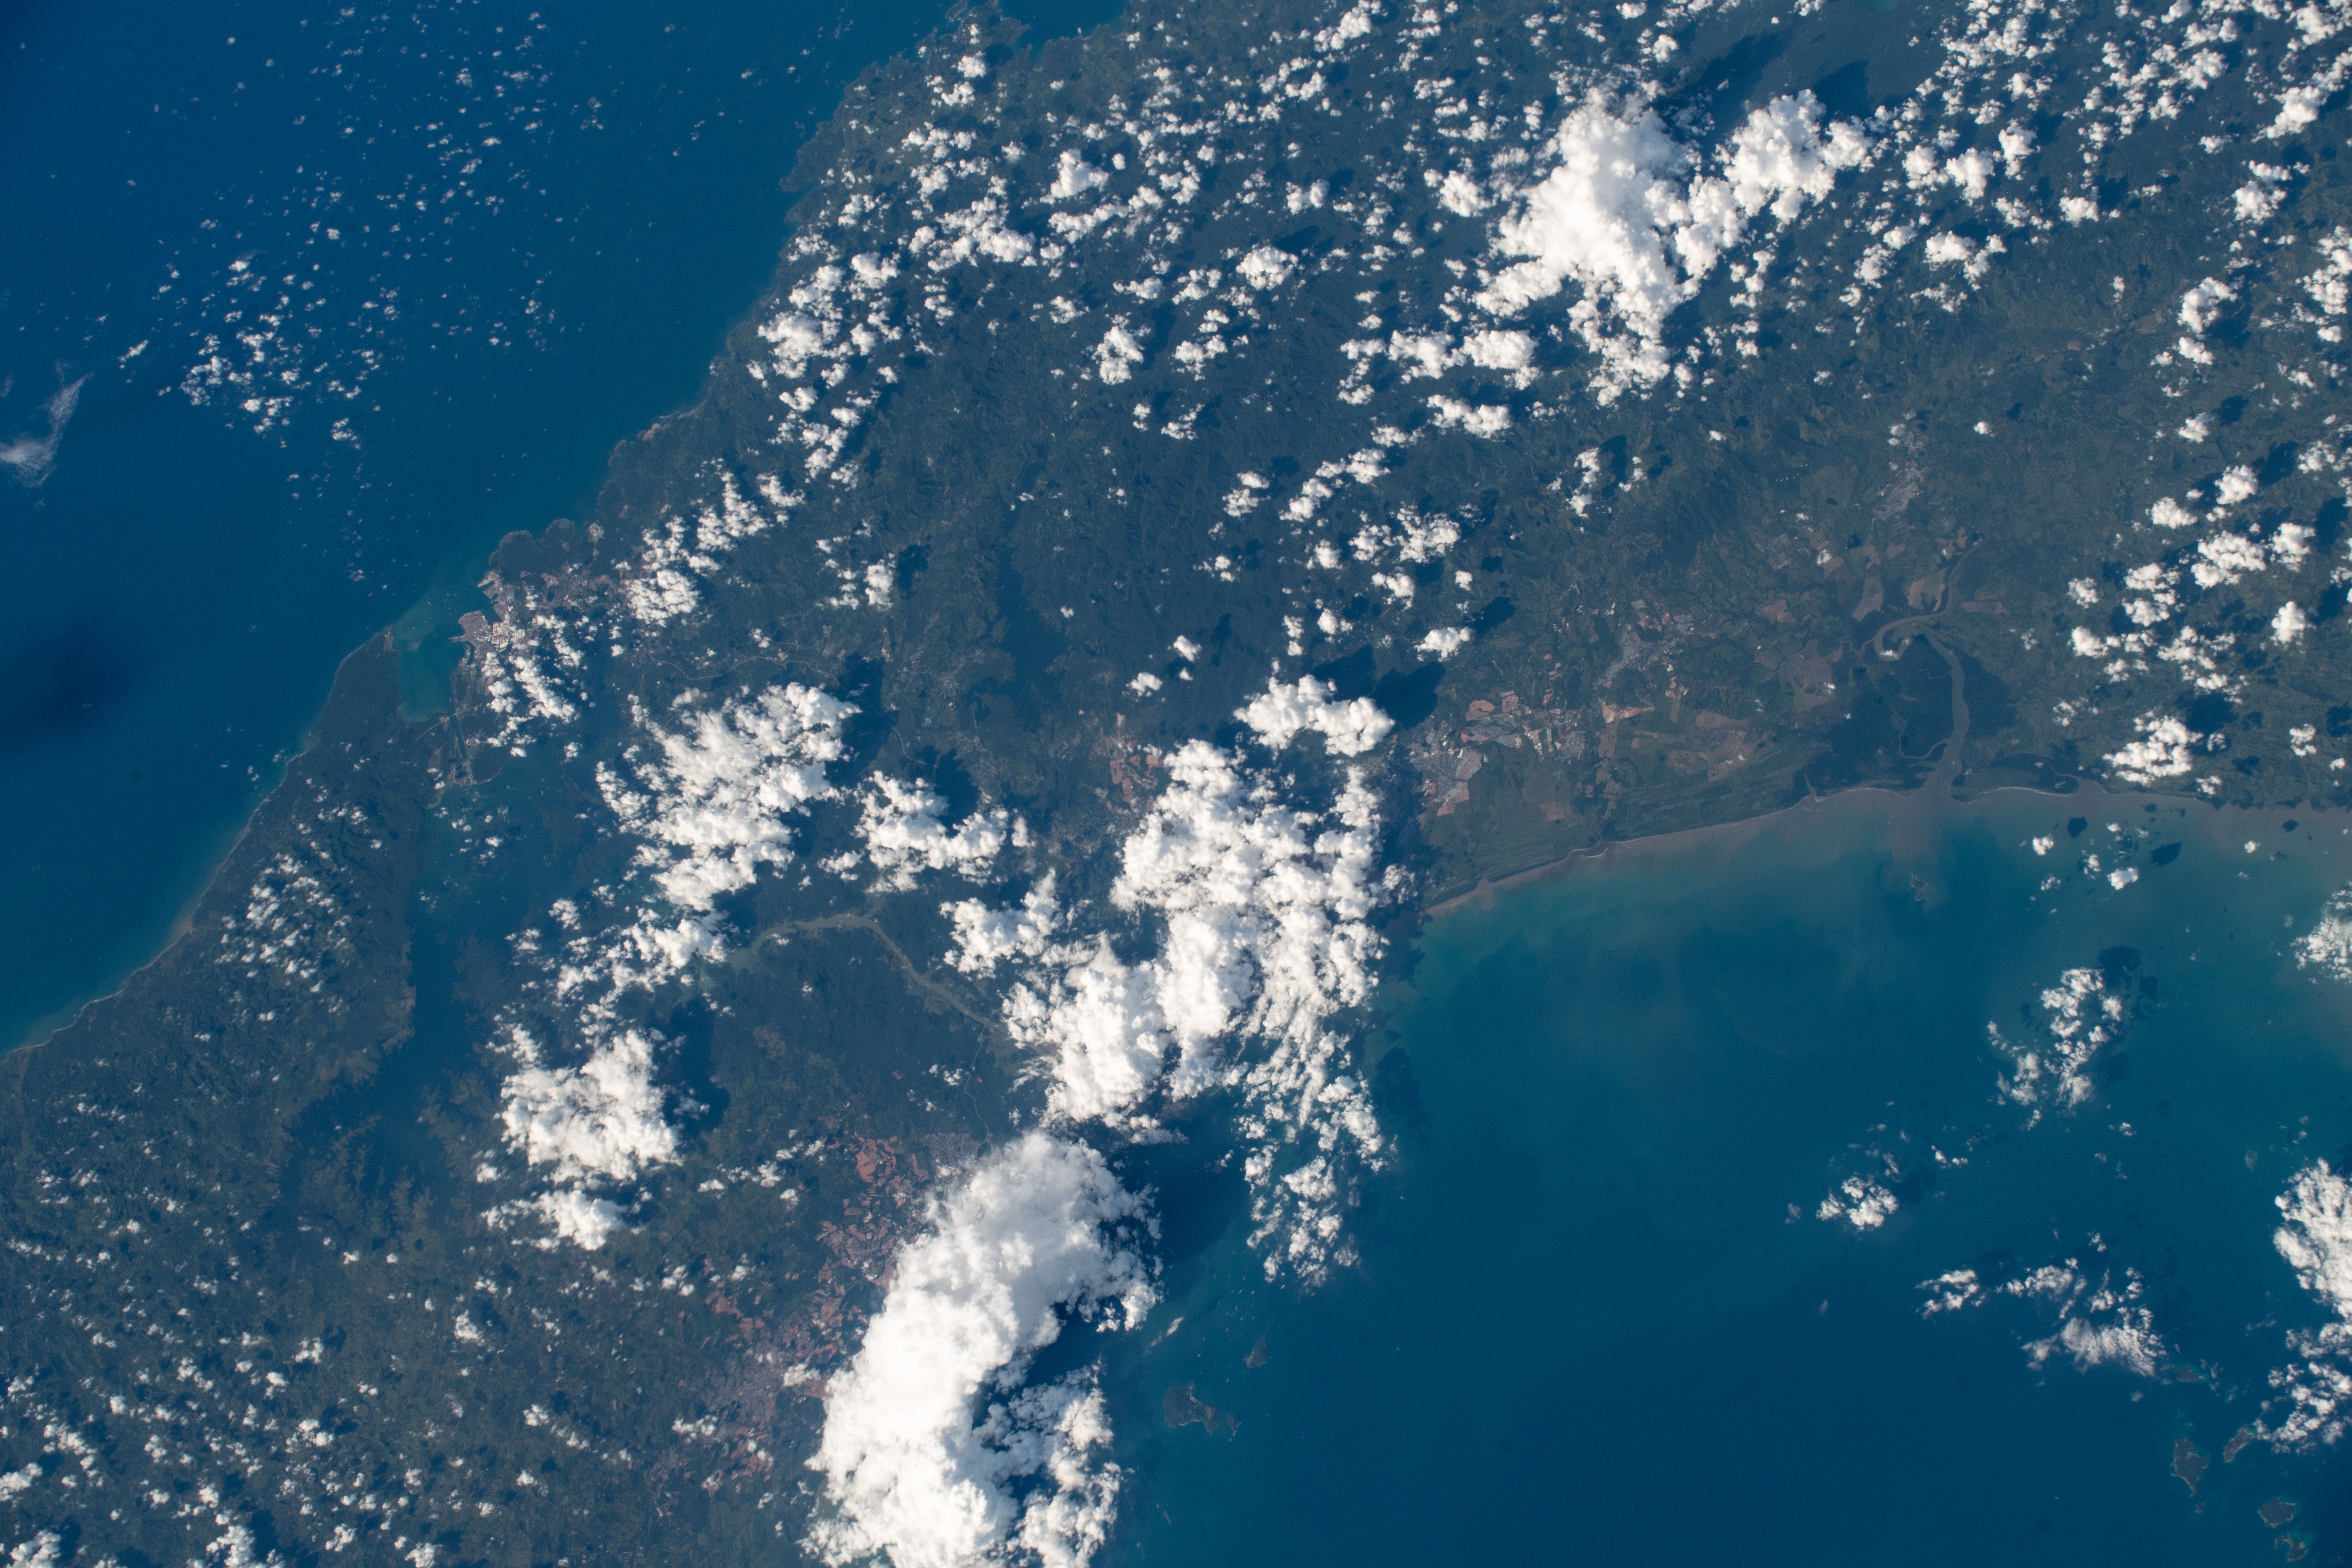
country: PANAMA
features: PANAMA, LAGO GATUN
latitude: 9.2
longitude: -79.5
